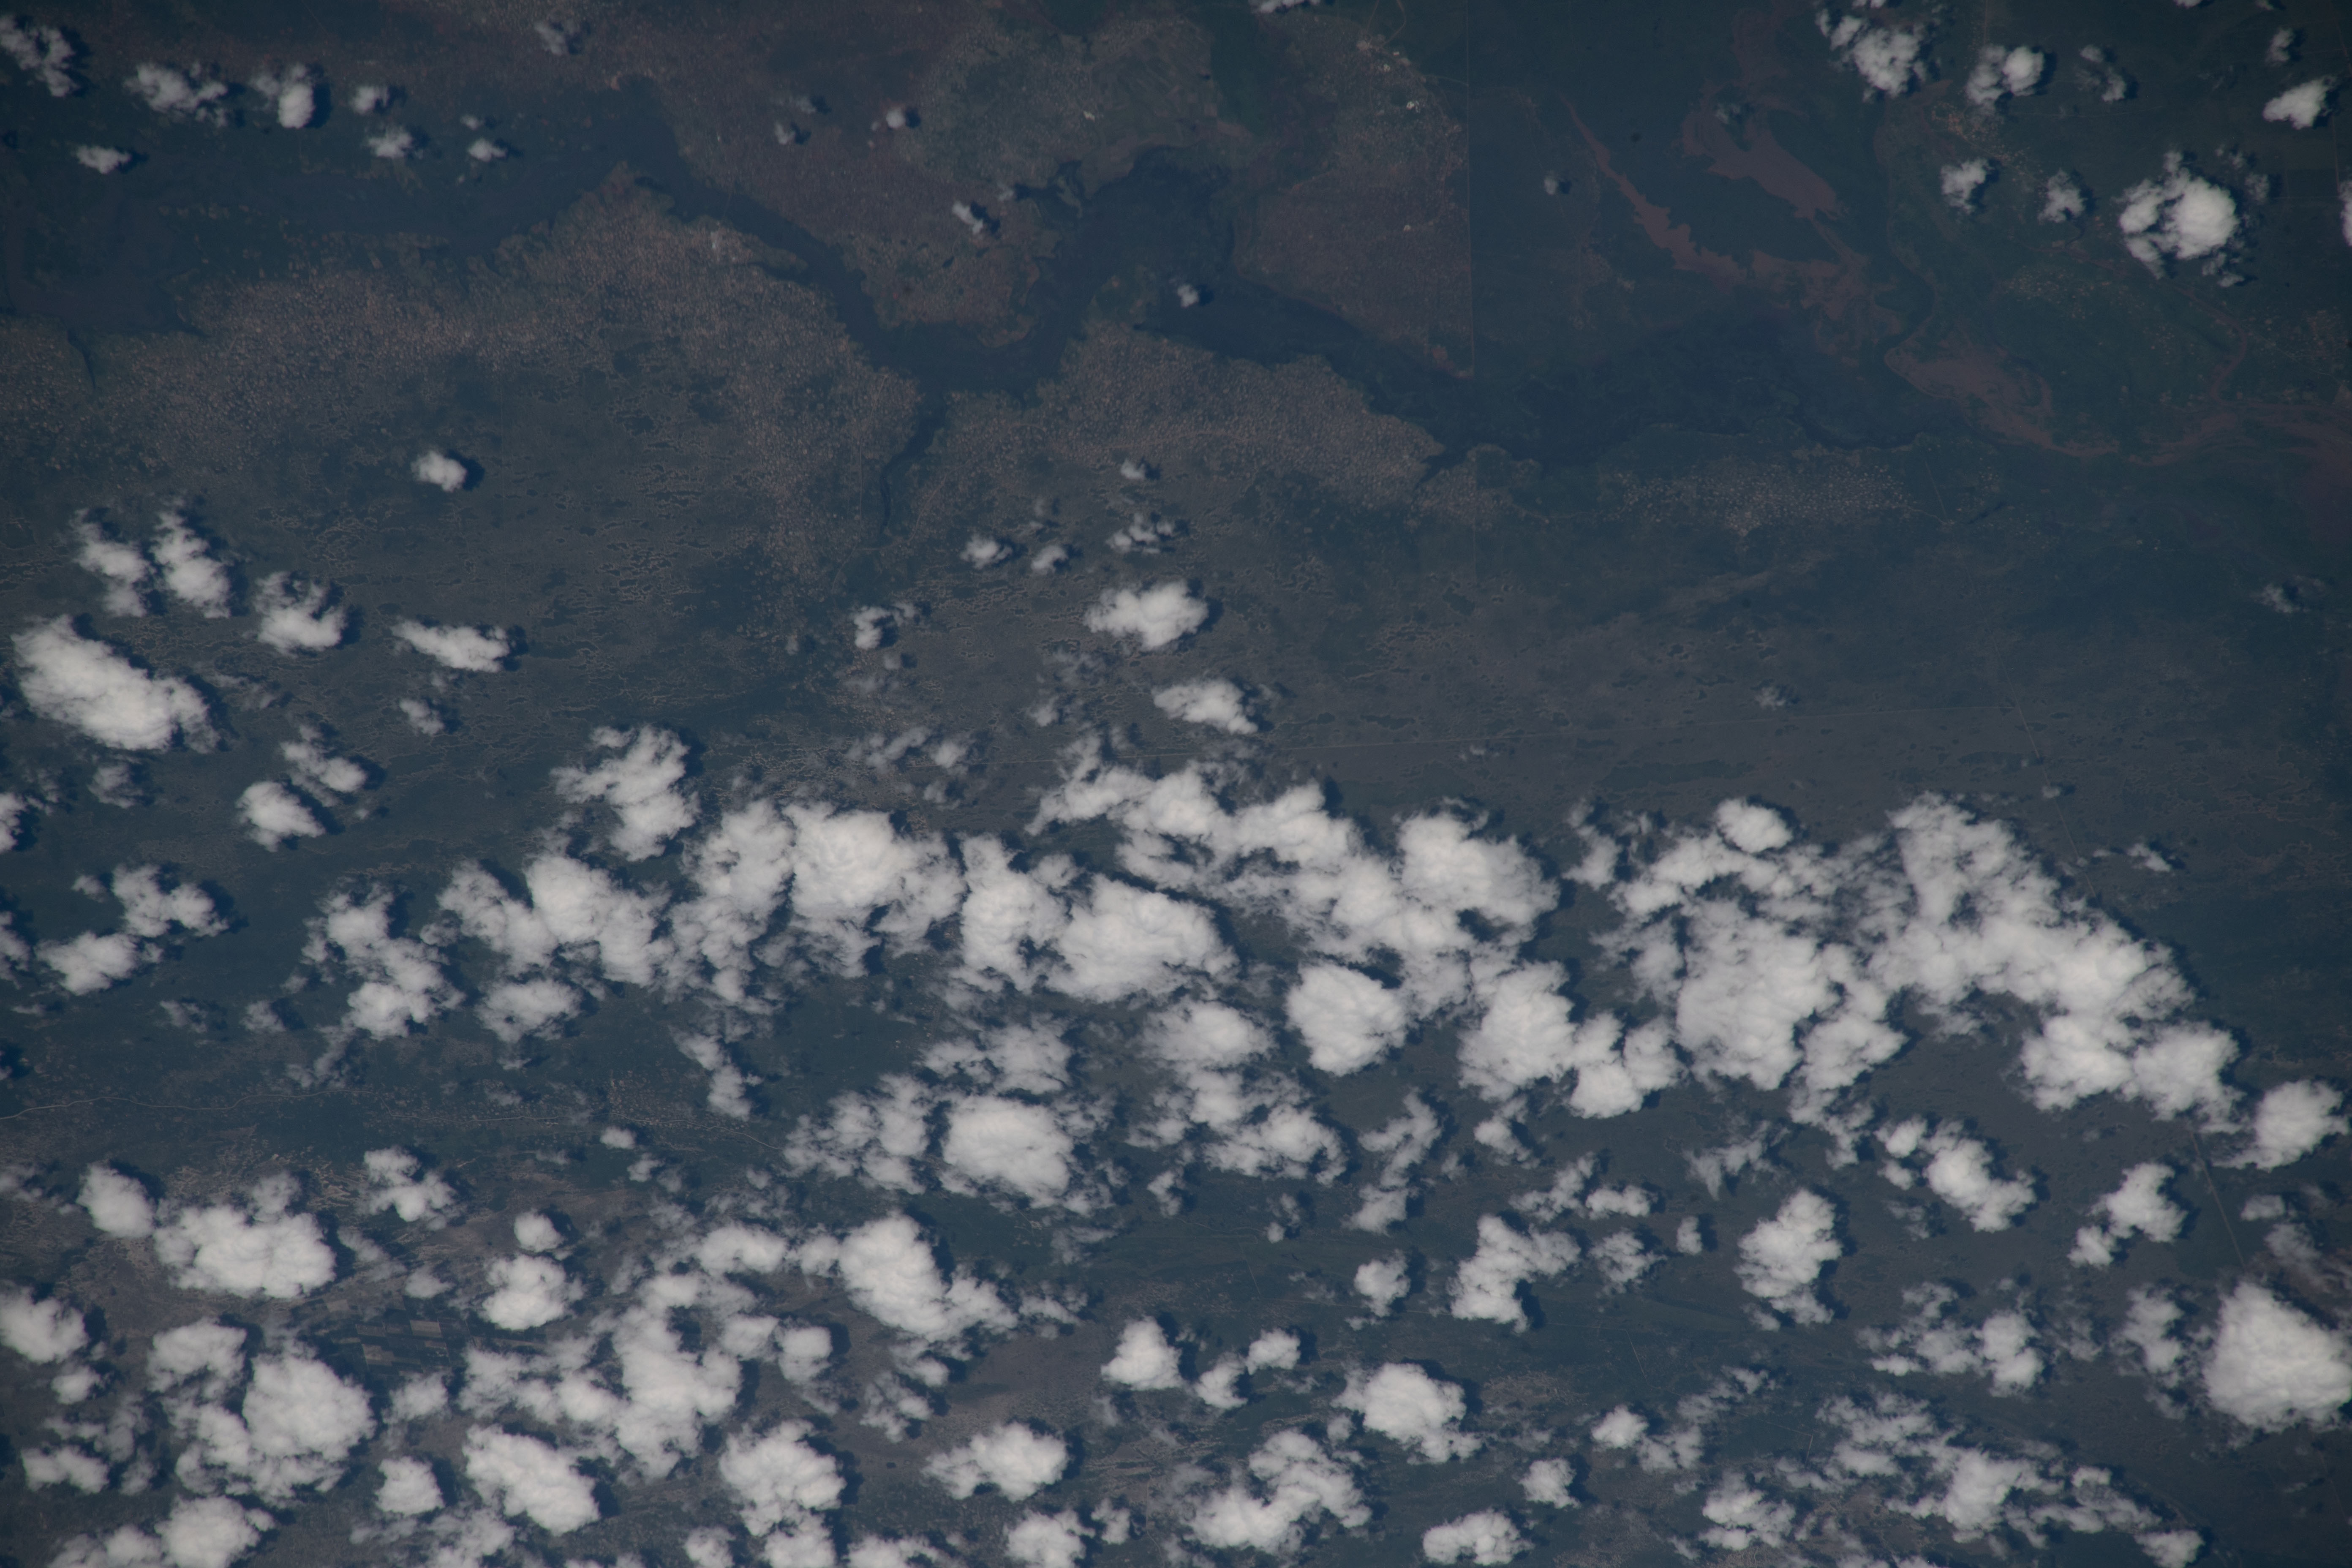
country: REPUBLIC SOUTH AFRICA
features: MAPUTO RIVER
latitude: -24.5
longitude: 29.1
